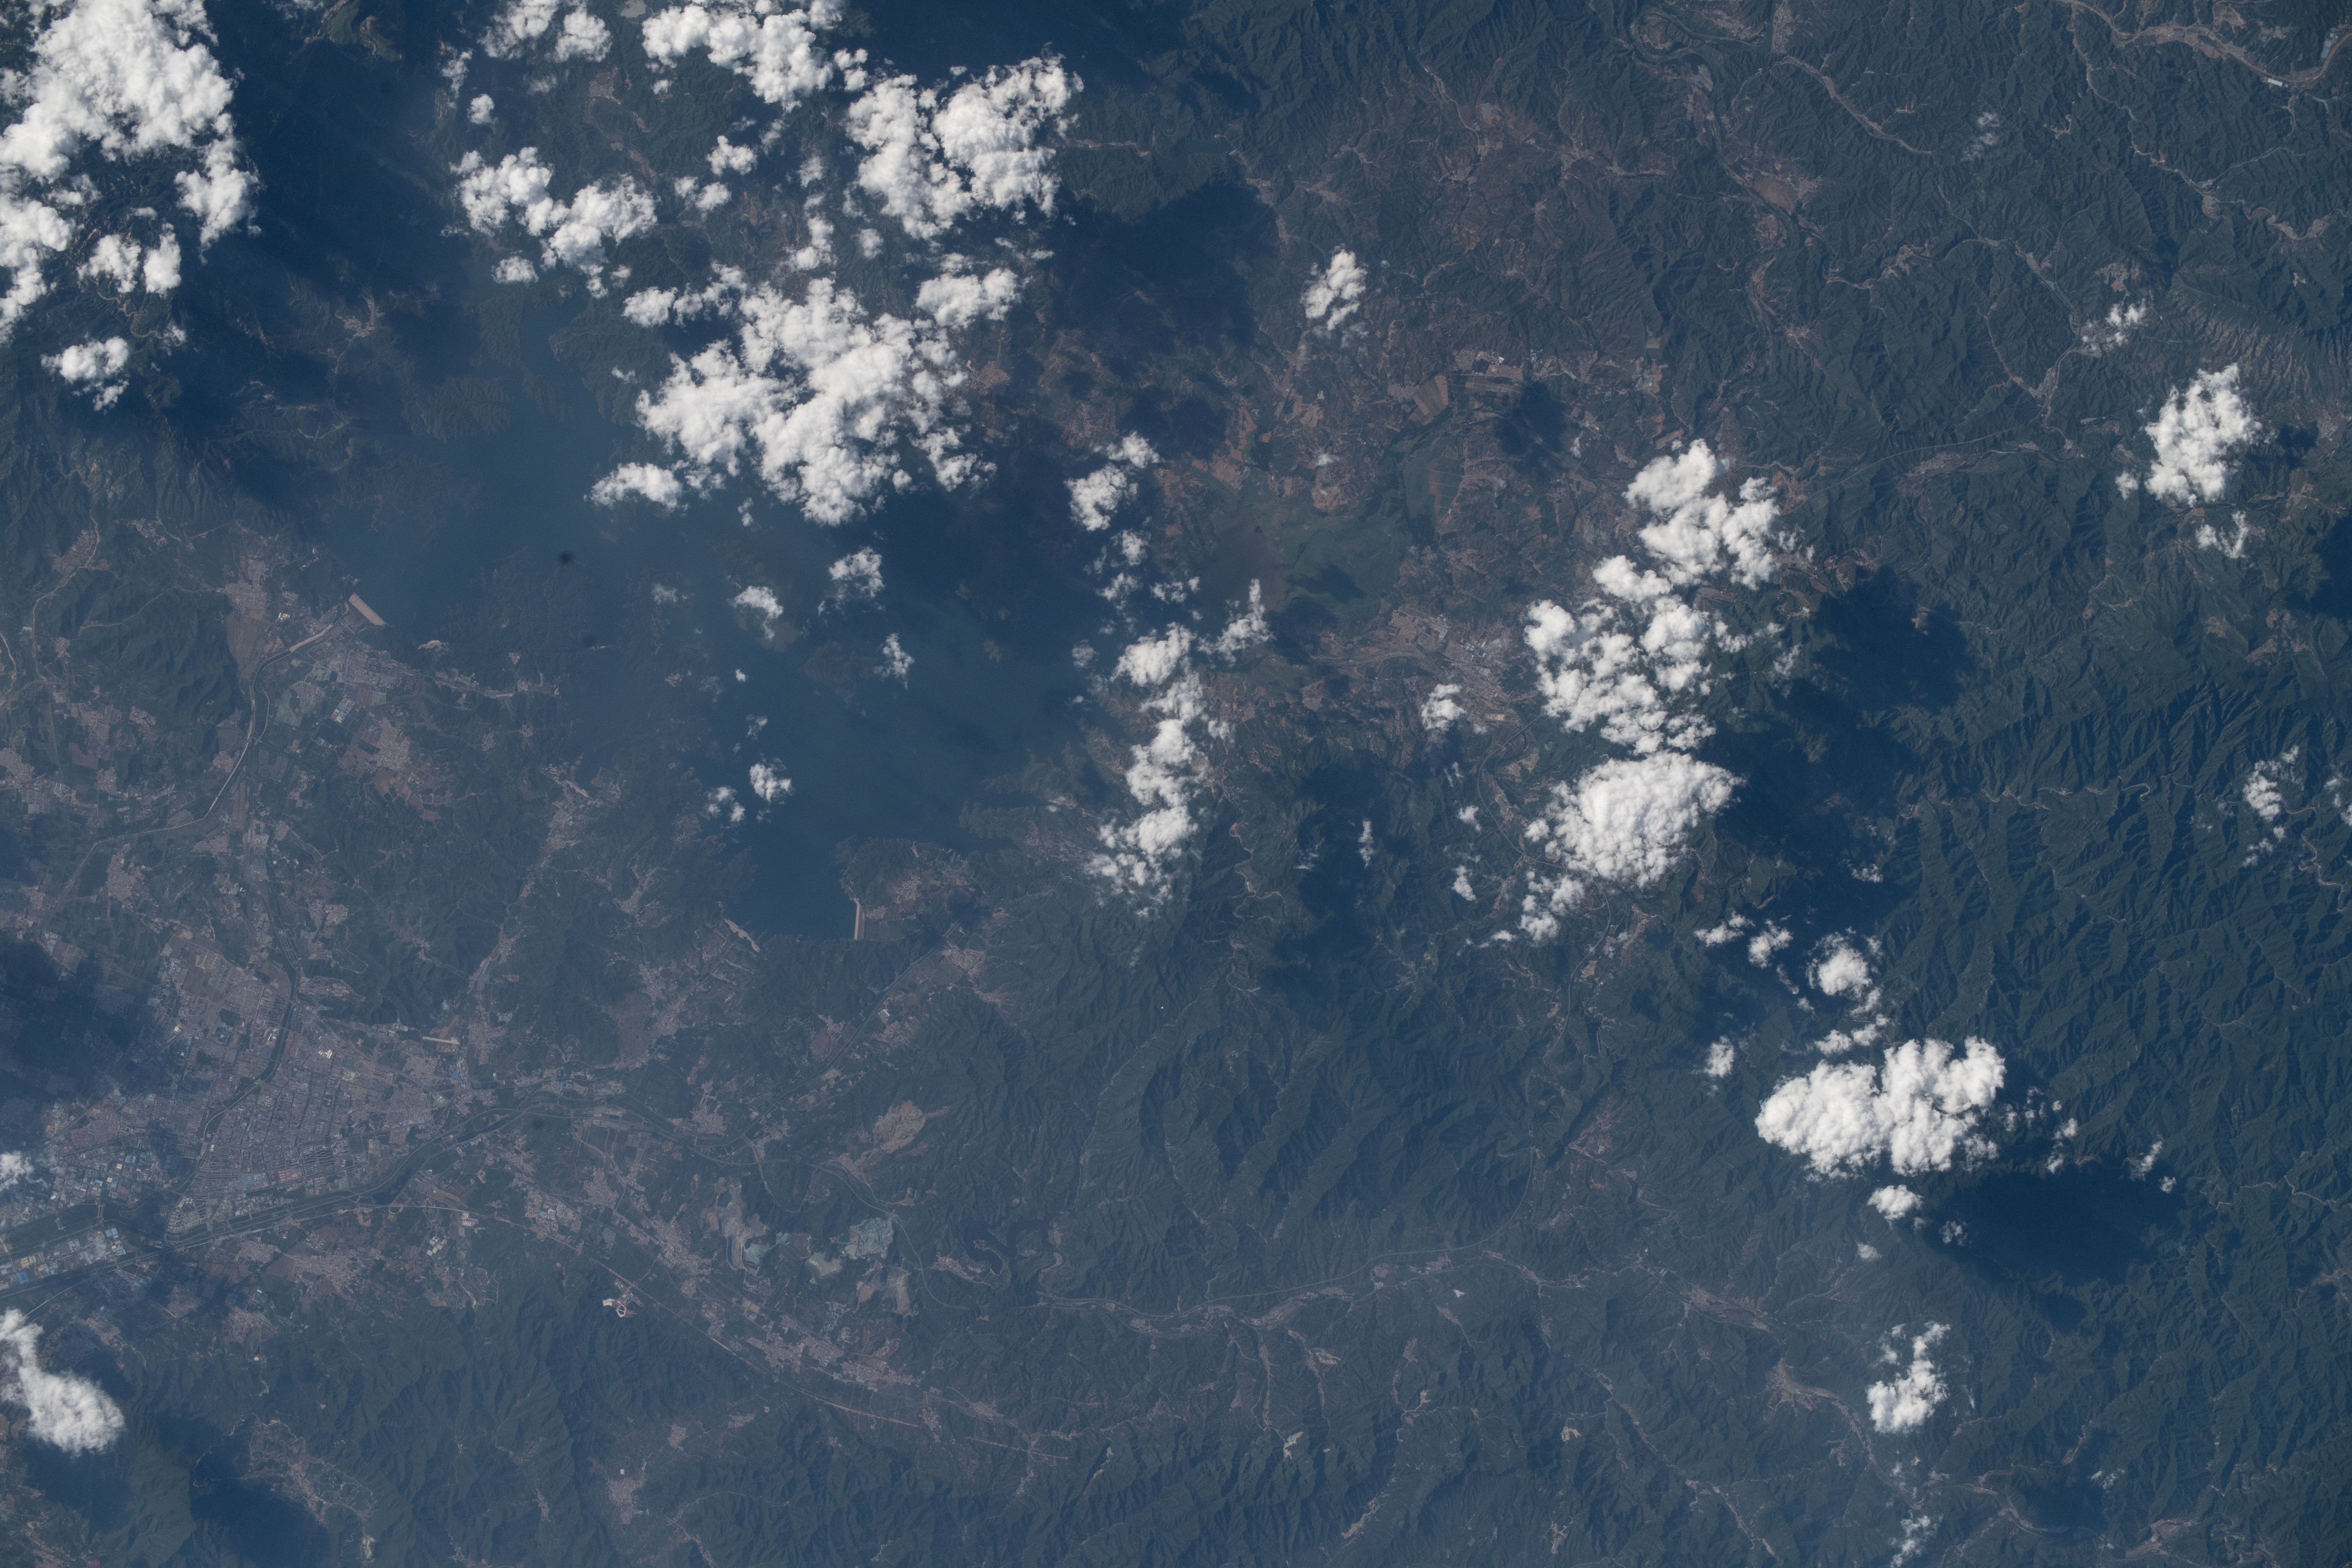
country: CHINA
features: BEIJING, MIYUN RESERVOIR, TAISHITUN, MUJIAYU, SHACHANG RESERVOIR
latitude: 40.5
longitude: 117.0
